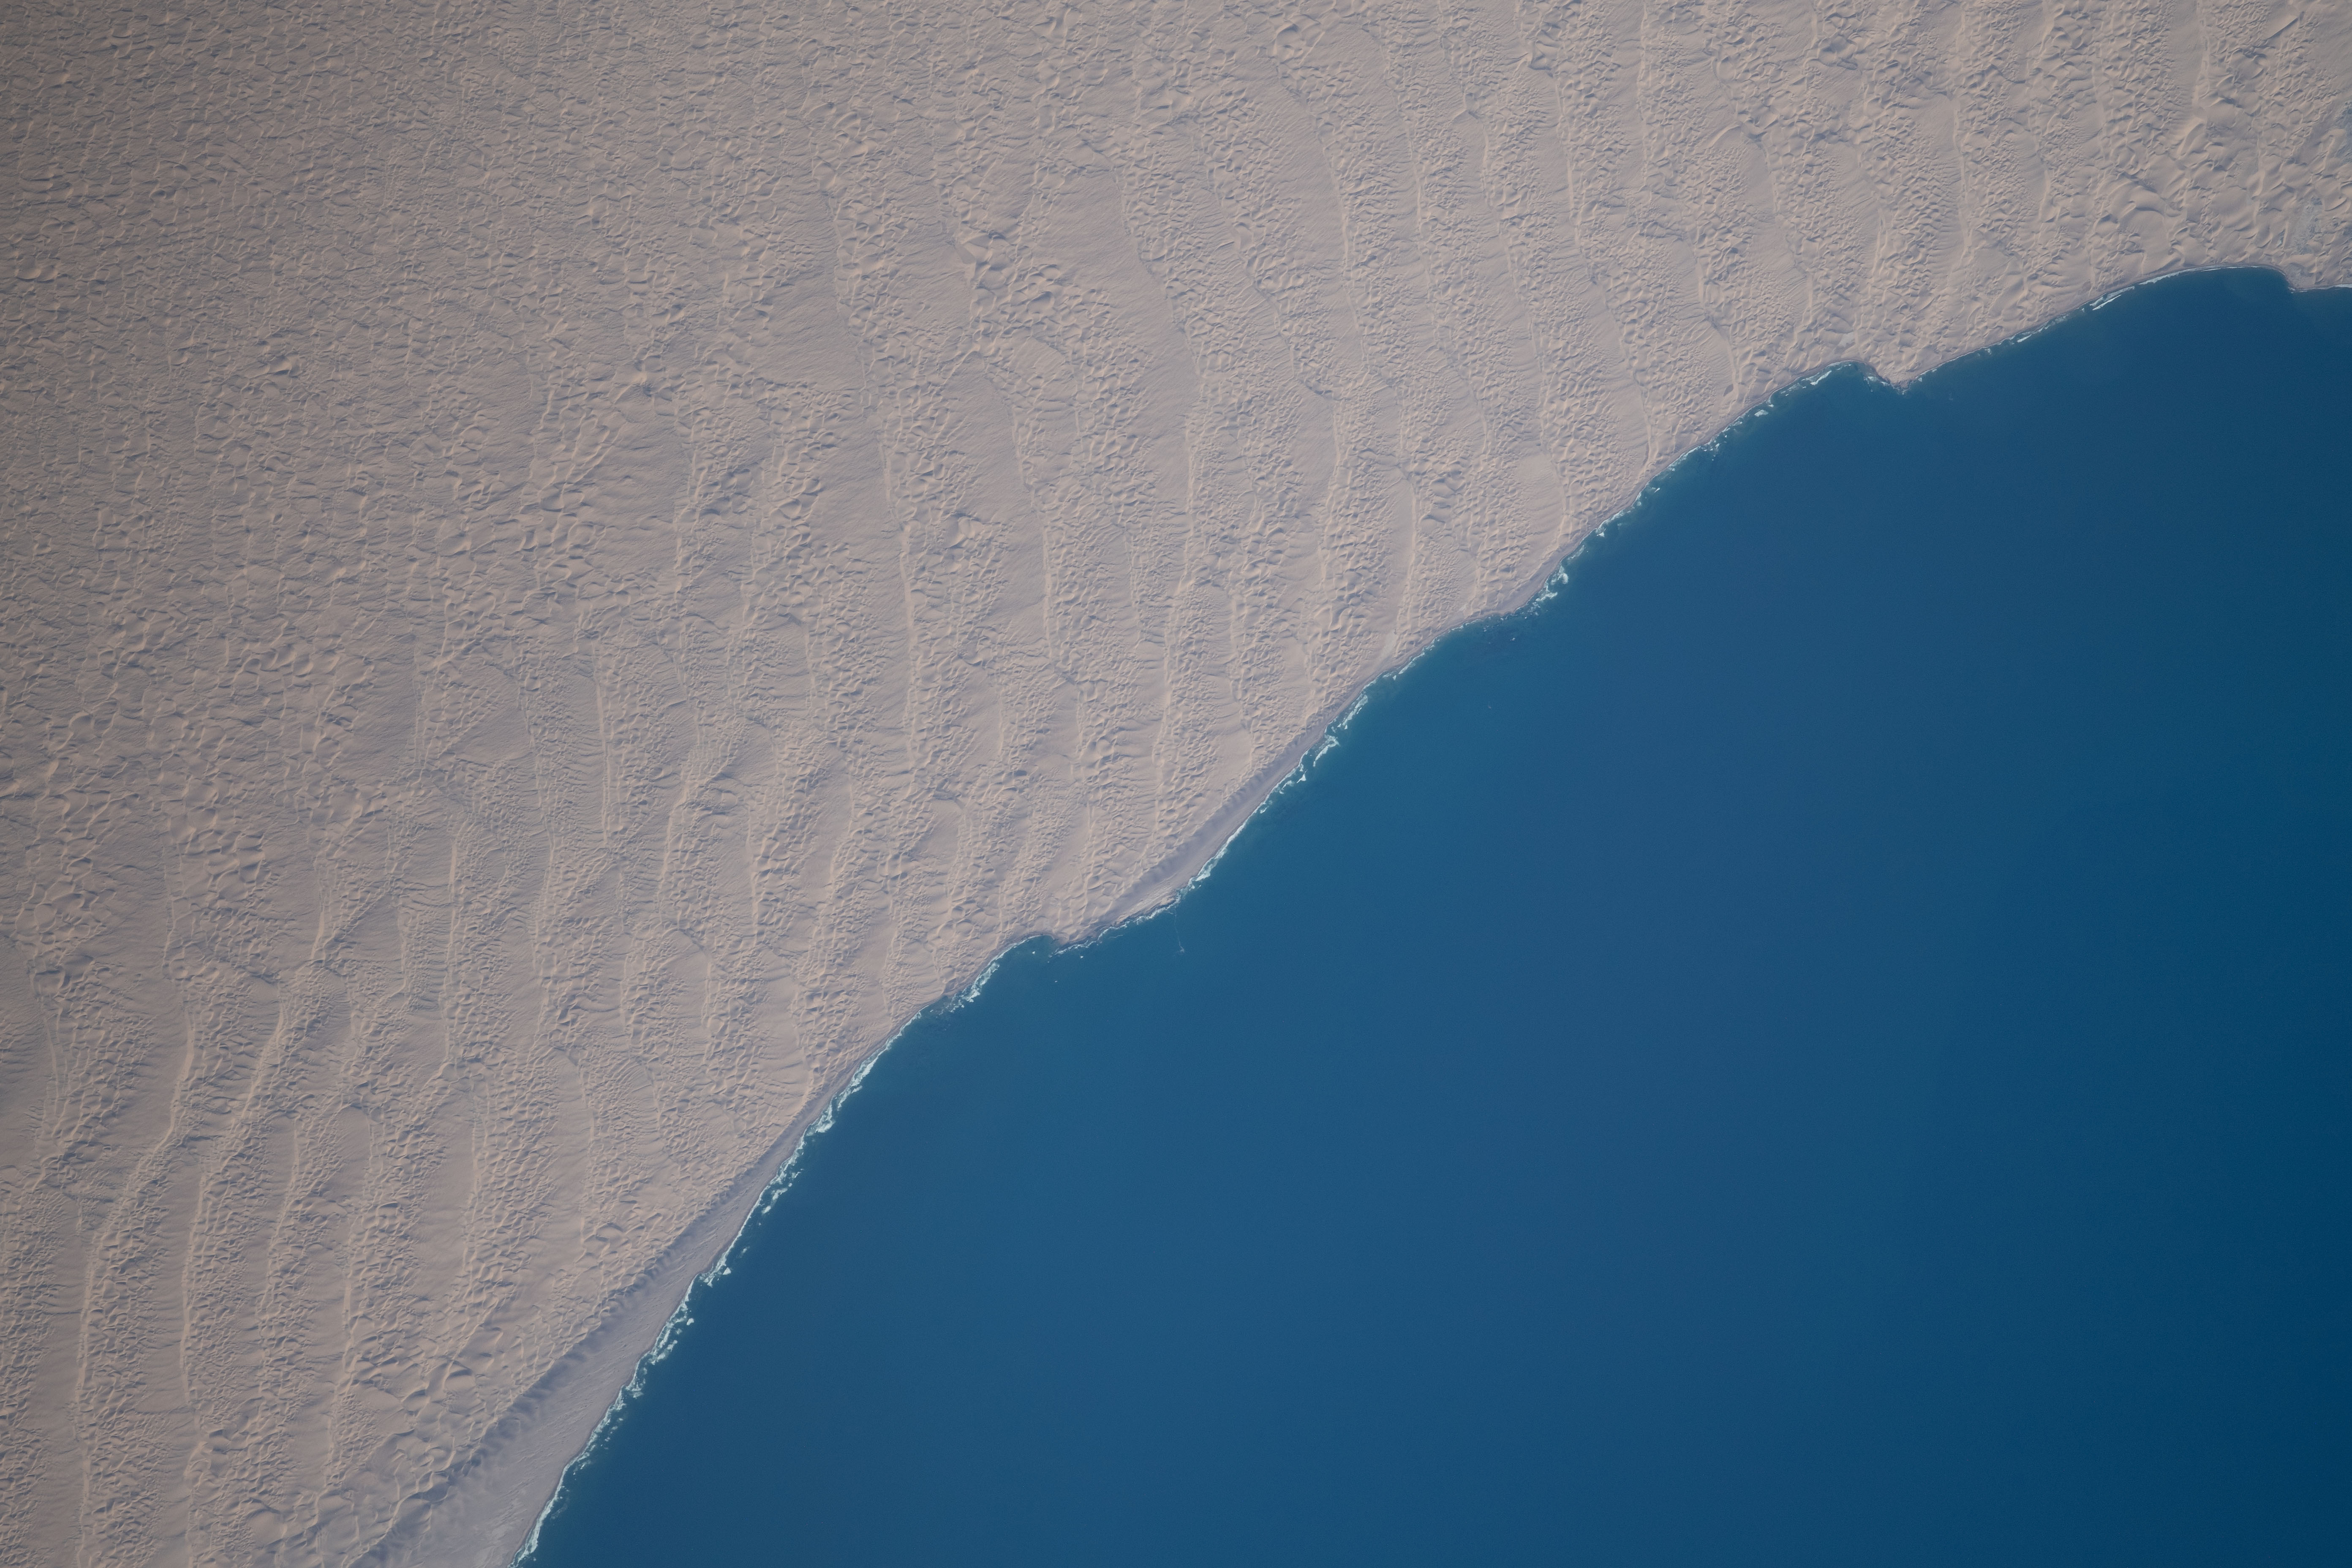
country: NAMIBIA
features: NAMIB DESERT
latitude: -26.0
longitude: 15.0
